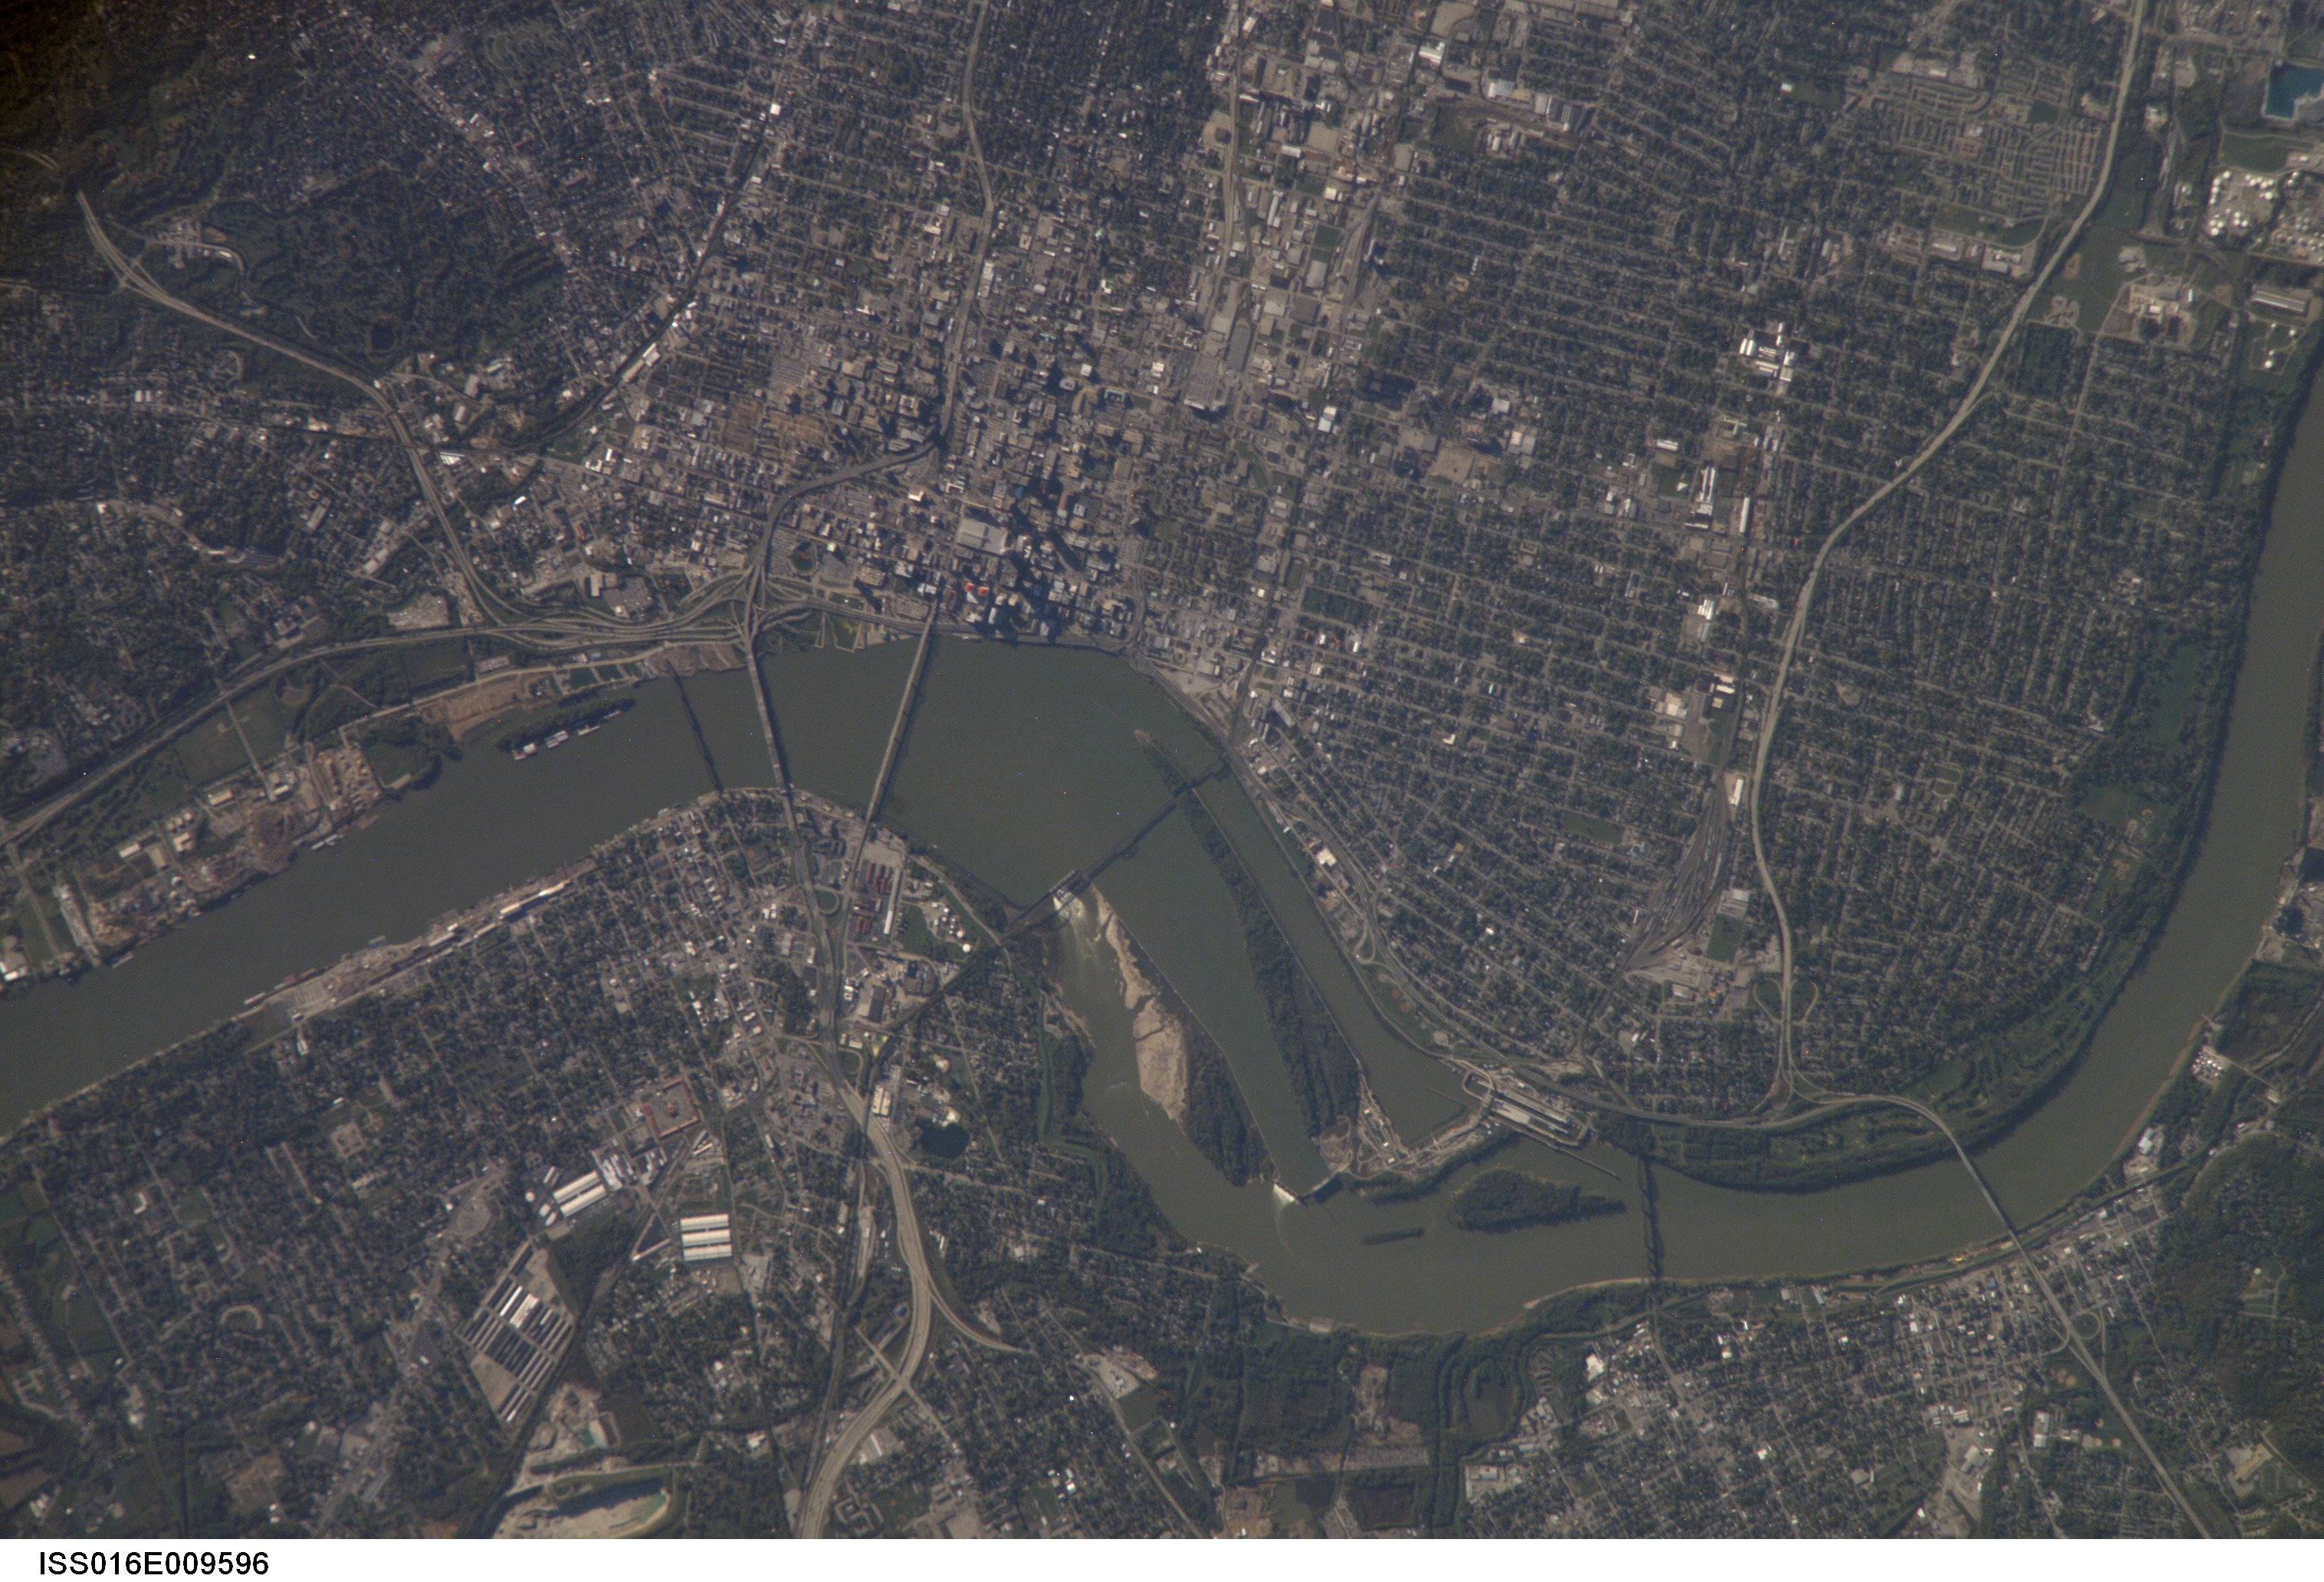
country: USA-INDIANA
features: LOUISVILLE, OHIO RIVER, CITY
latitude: 38.3
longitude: -85.8
